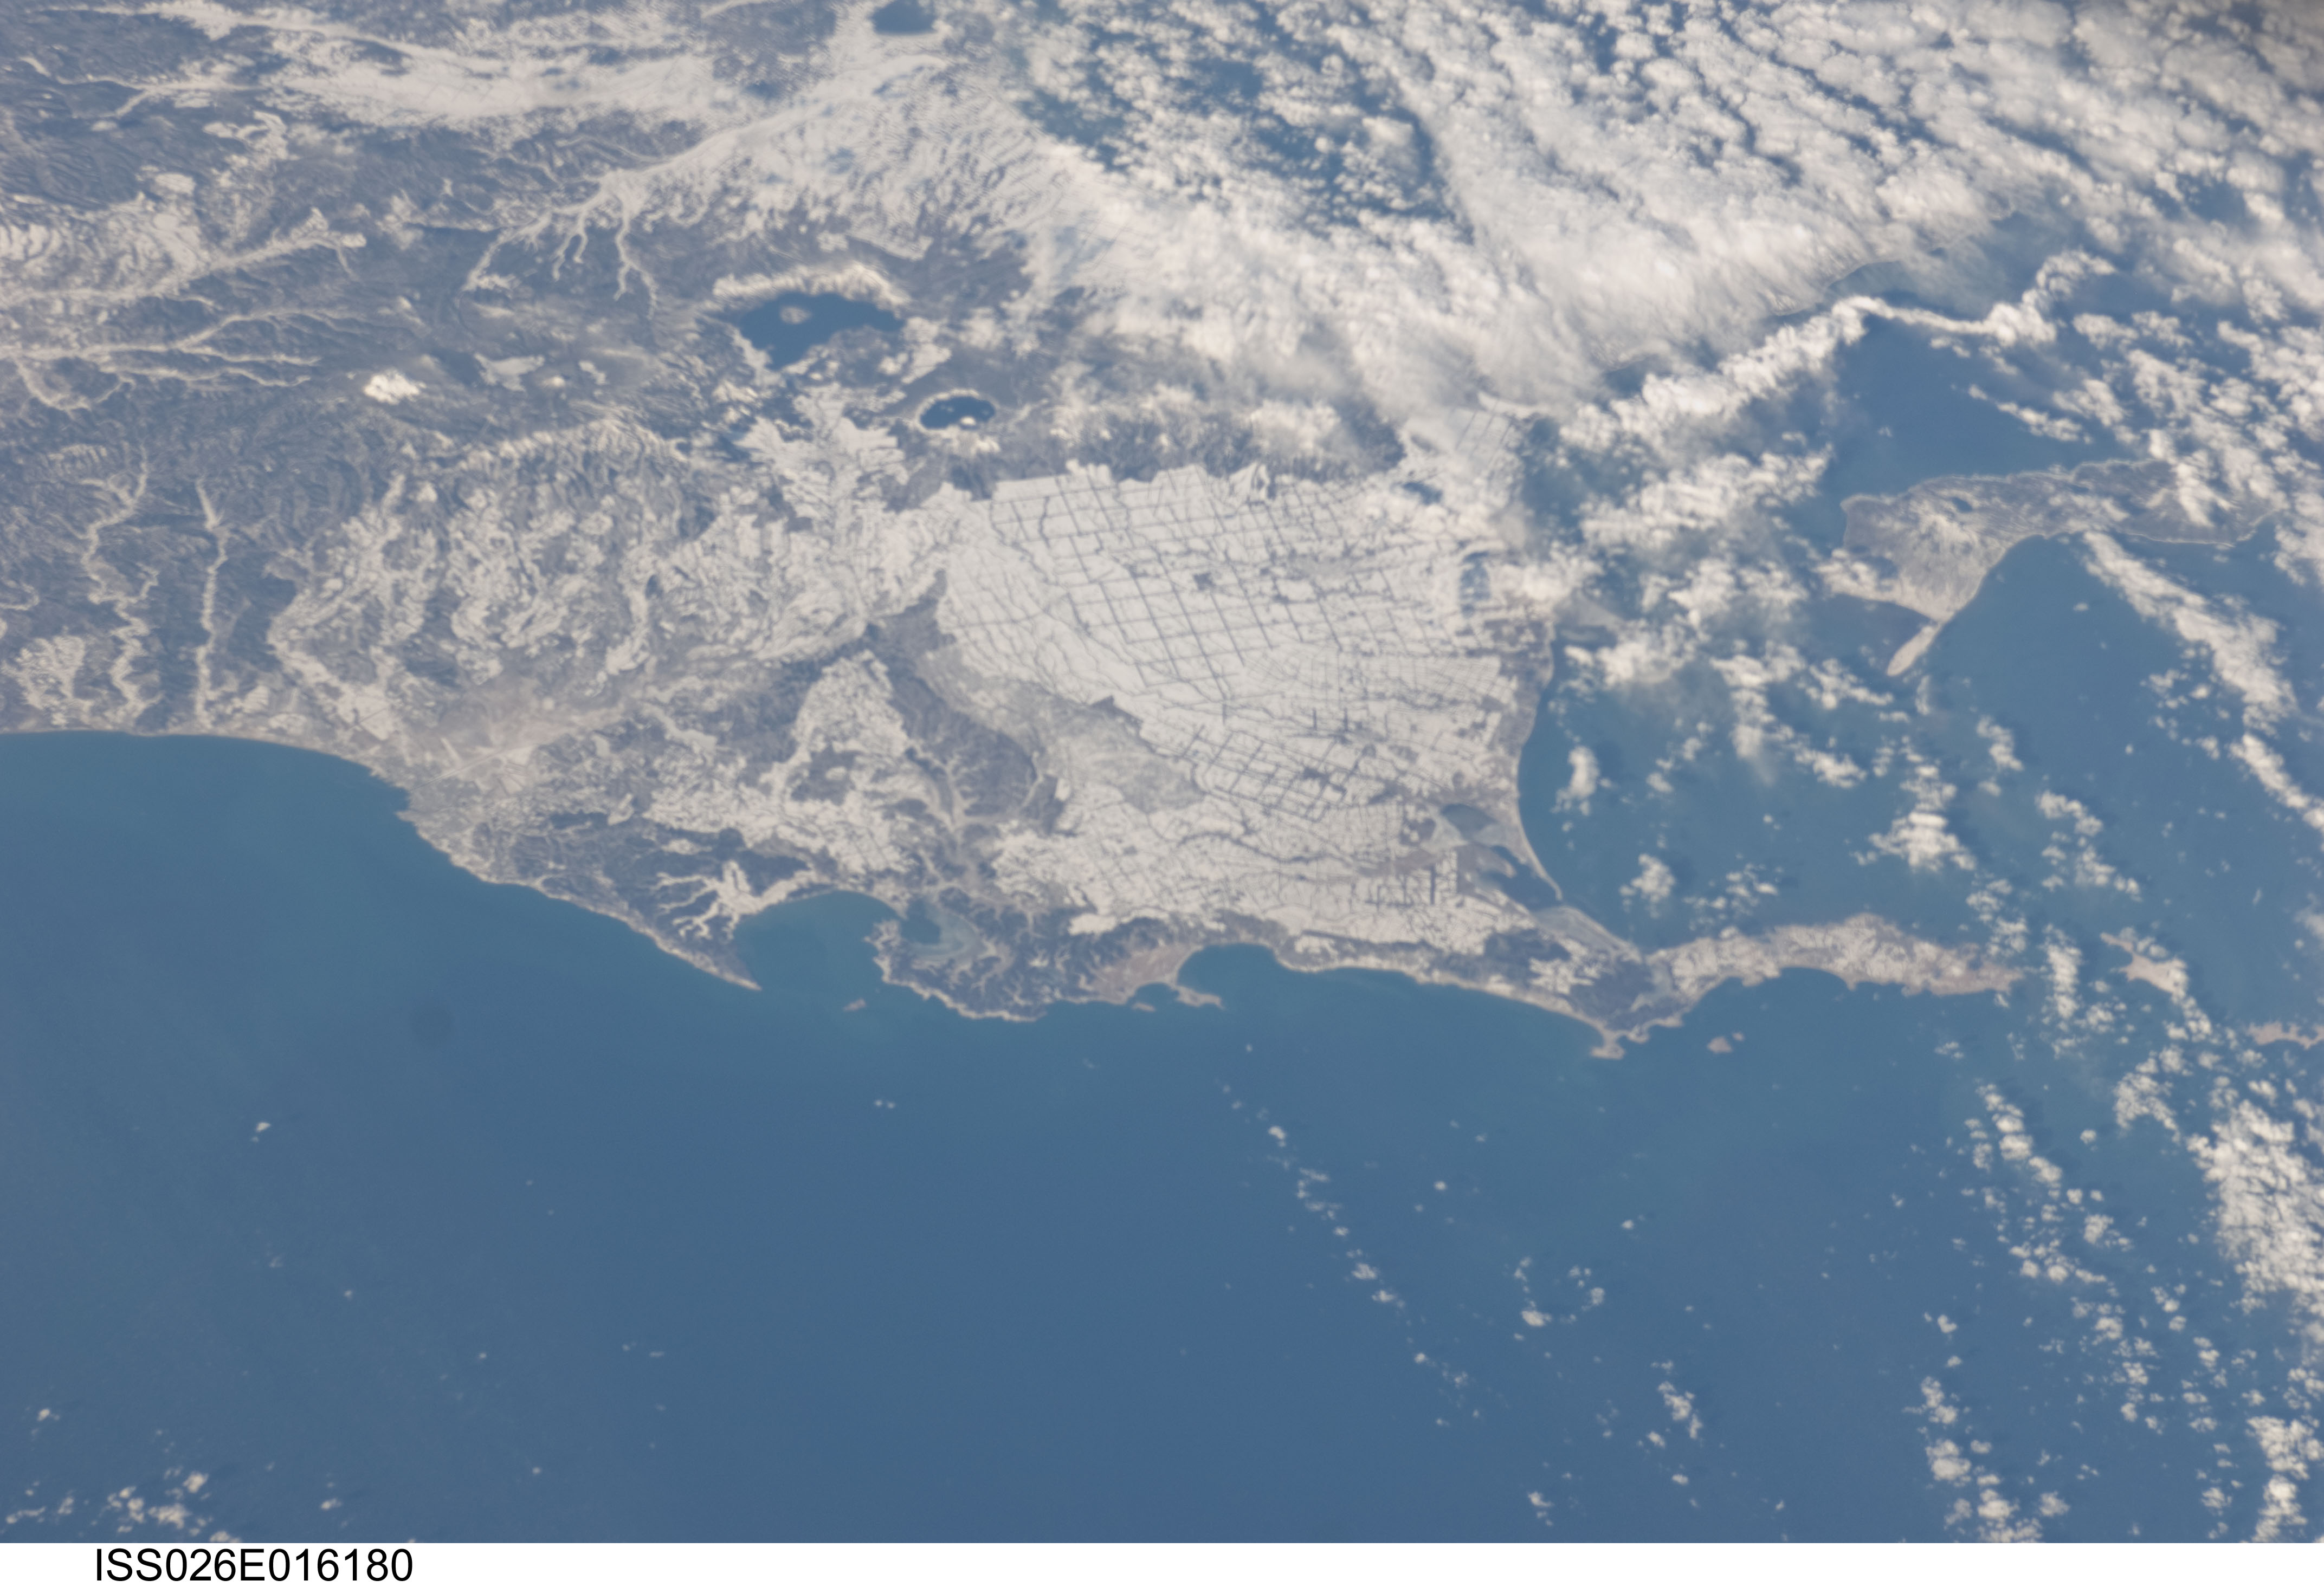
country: JAPAN
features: E. HOKKAIDO, AGR., SNOW, LAKES
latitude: 43.0
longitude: 145.0
